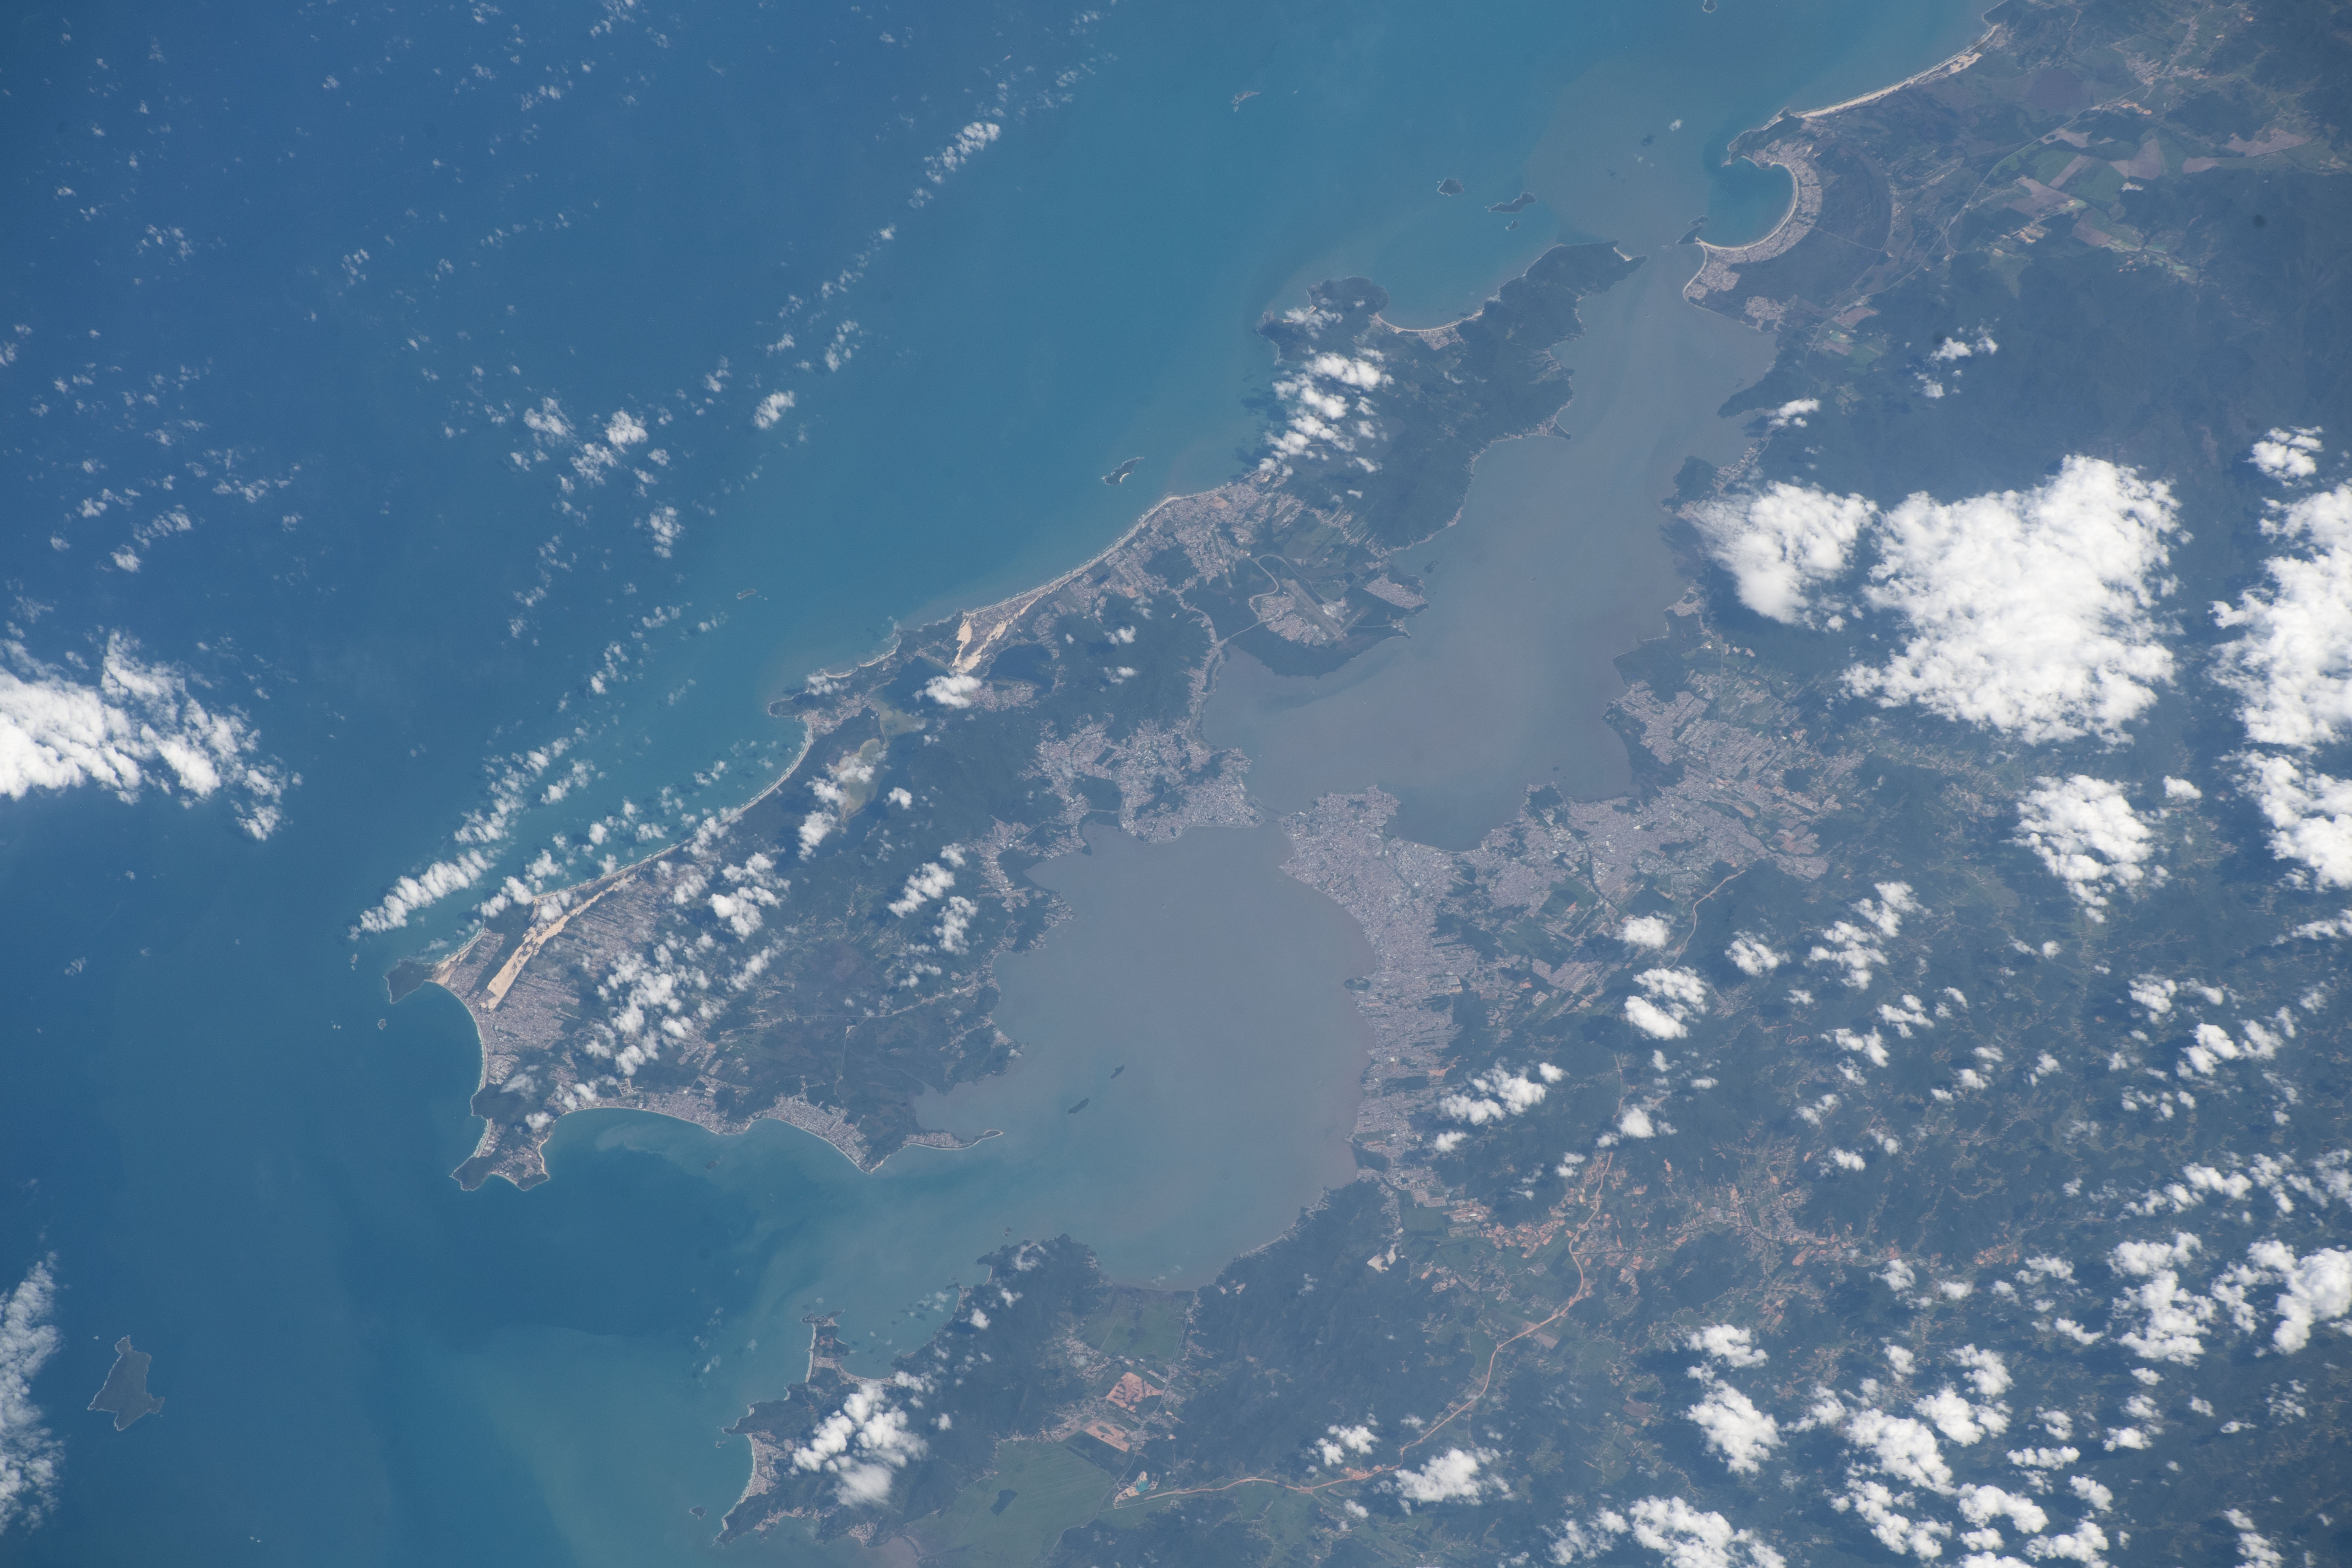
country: BRAZIL
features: FLORIANOPOLIS
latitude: -27.6
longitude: -48.6
